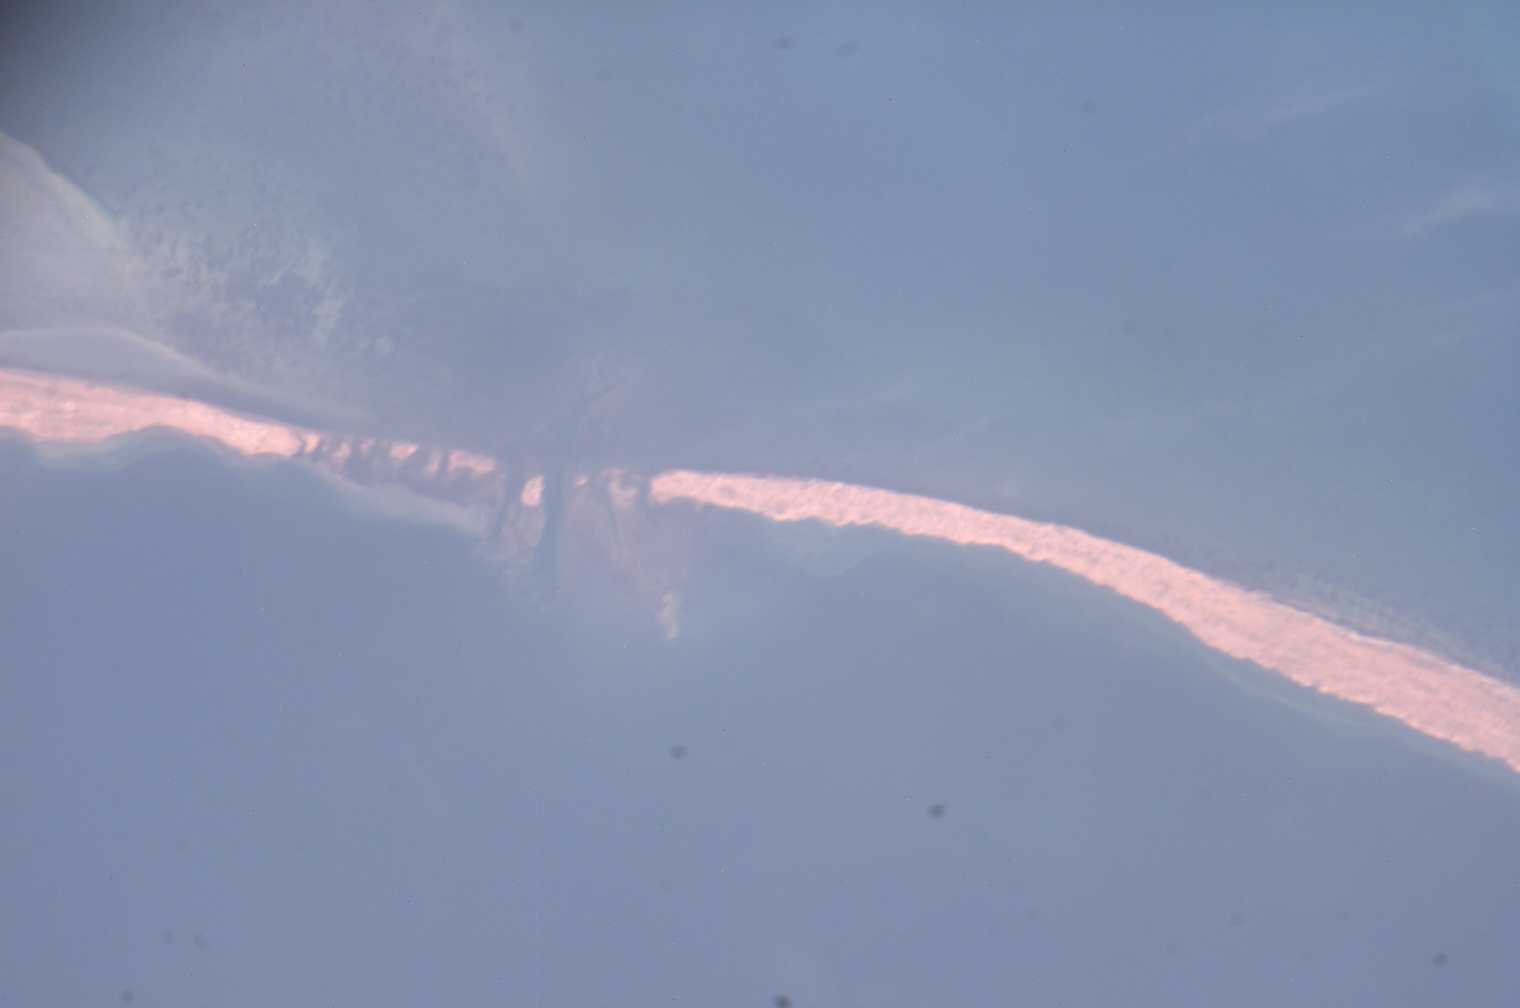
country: TUNISIA
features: AREA NE OF BEN GUERDANE
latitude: 33.2
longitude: 11.4
